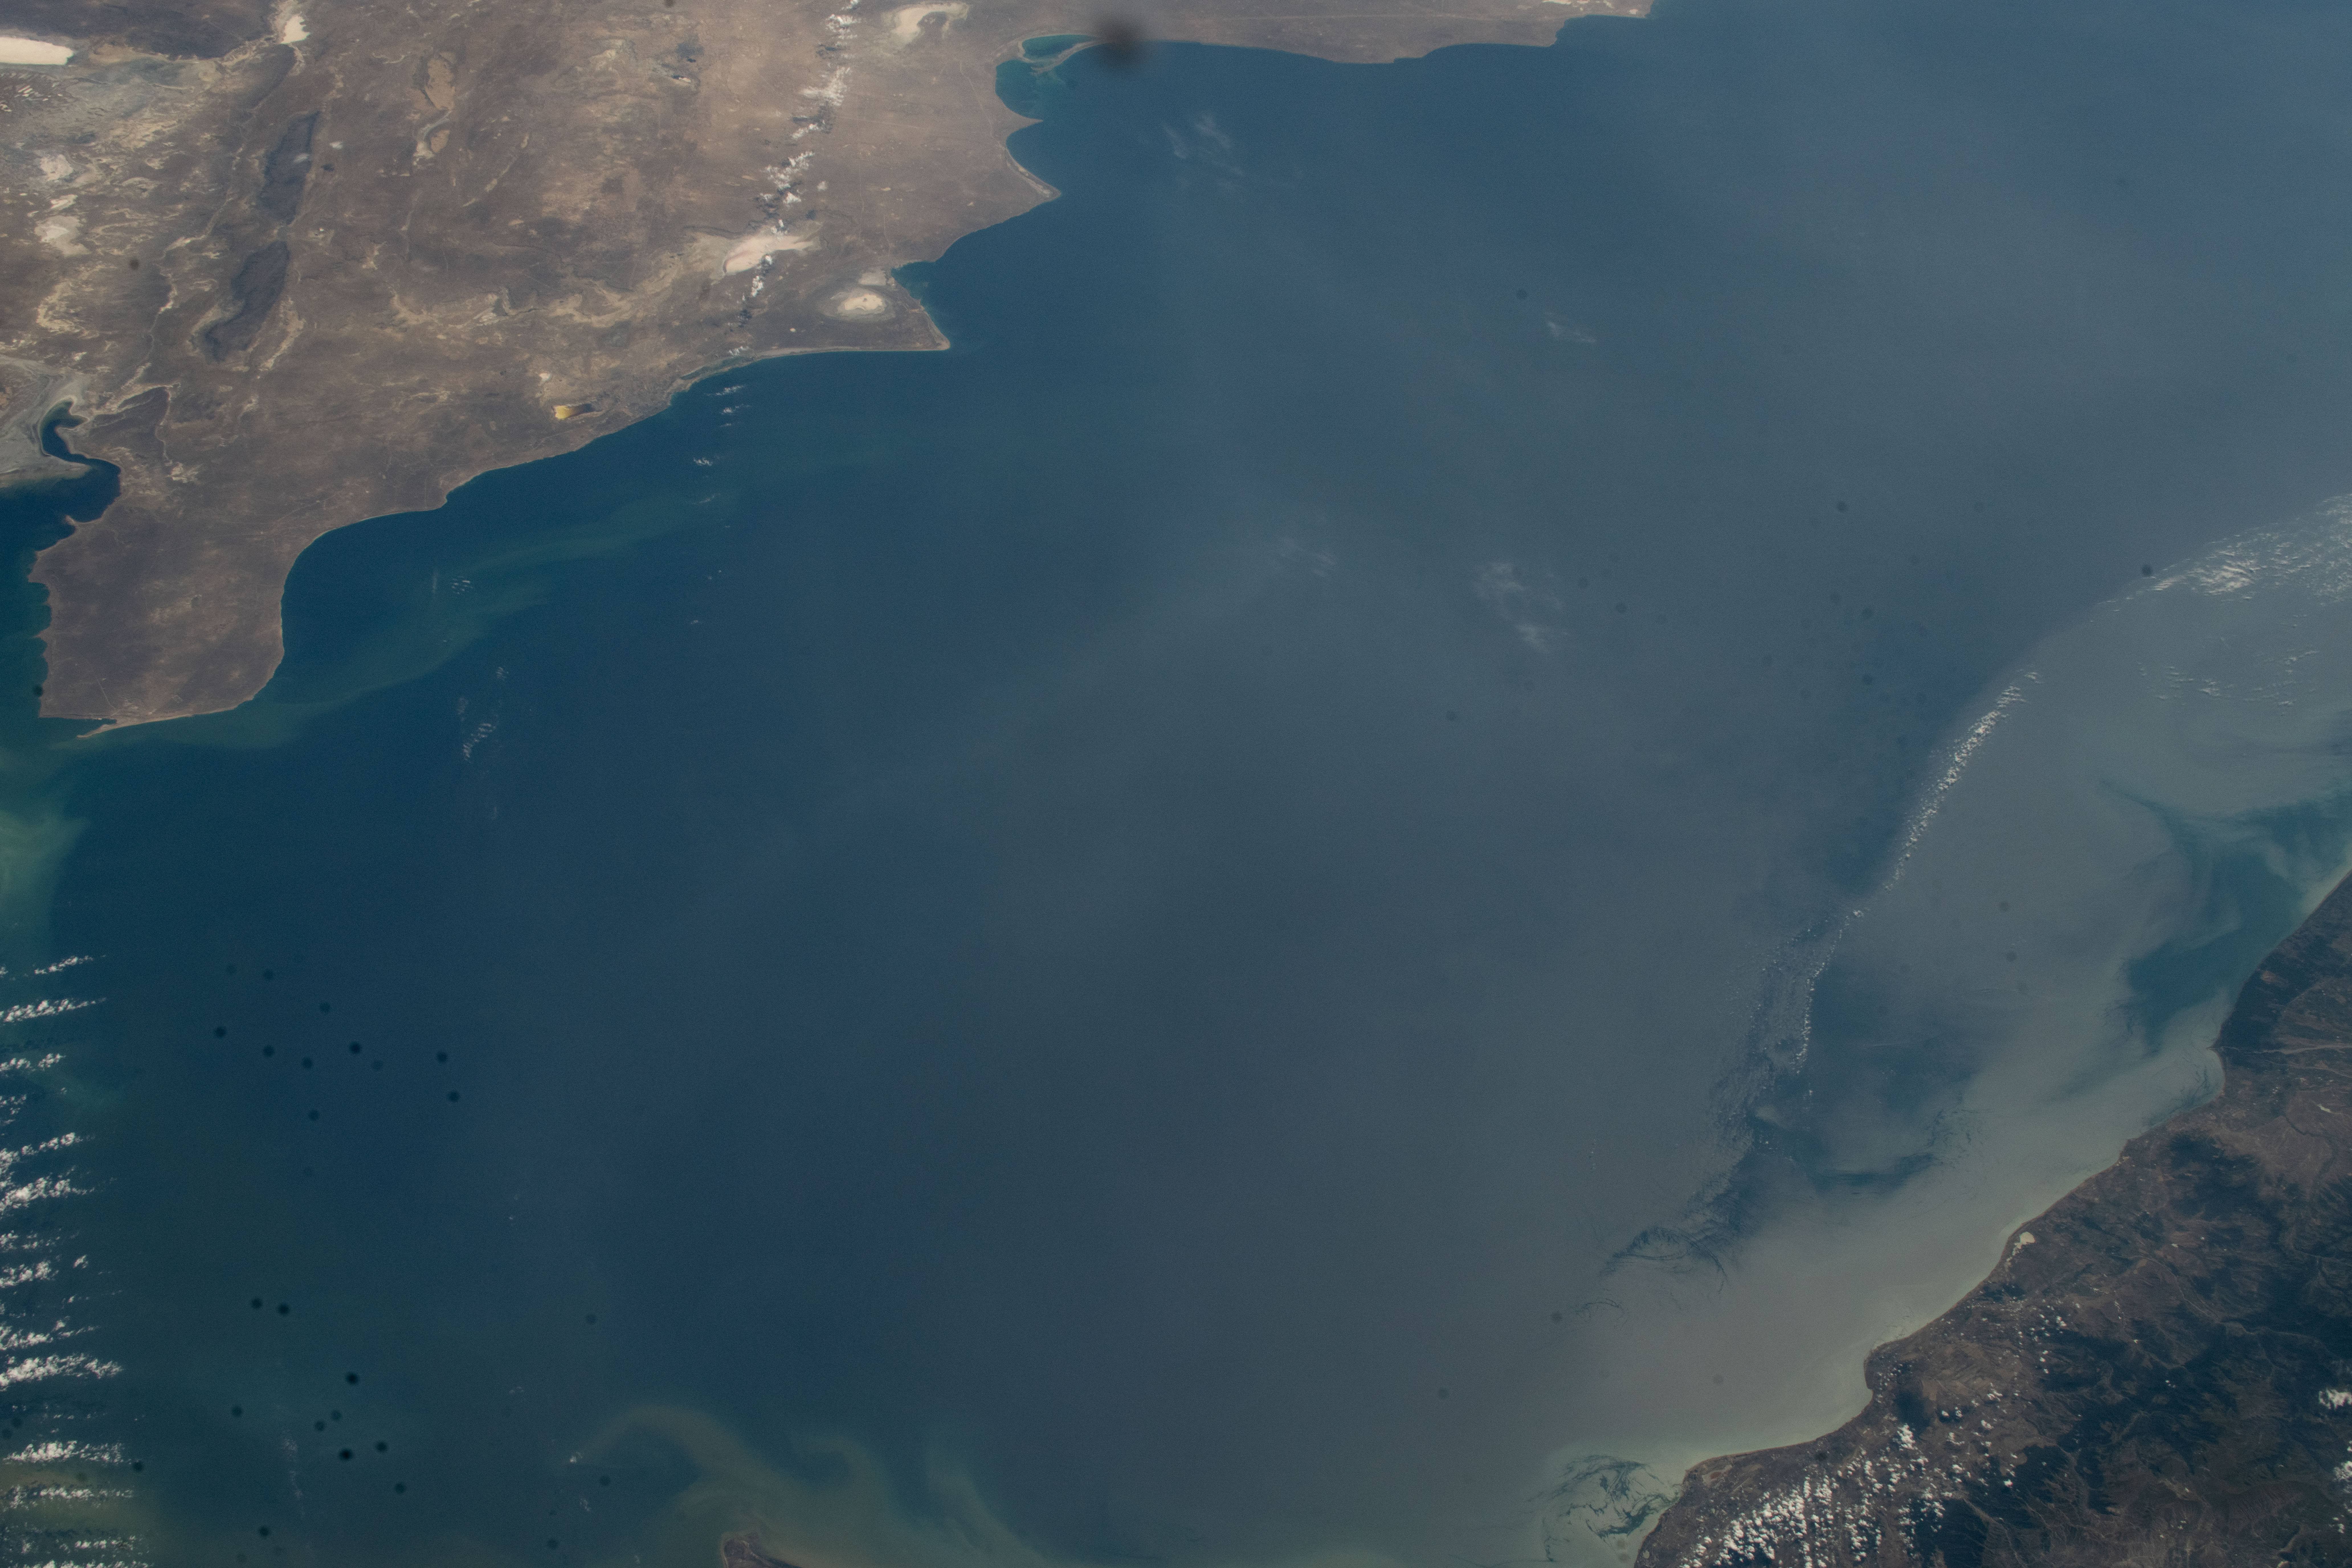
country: KAZAKHSTAN
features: CASPIAN SEA
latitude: 42.5
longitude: 50.0
